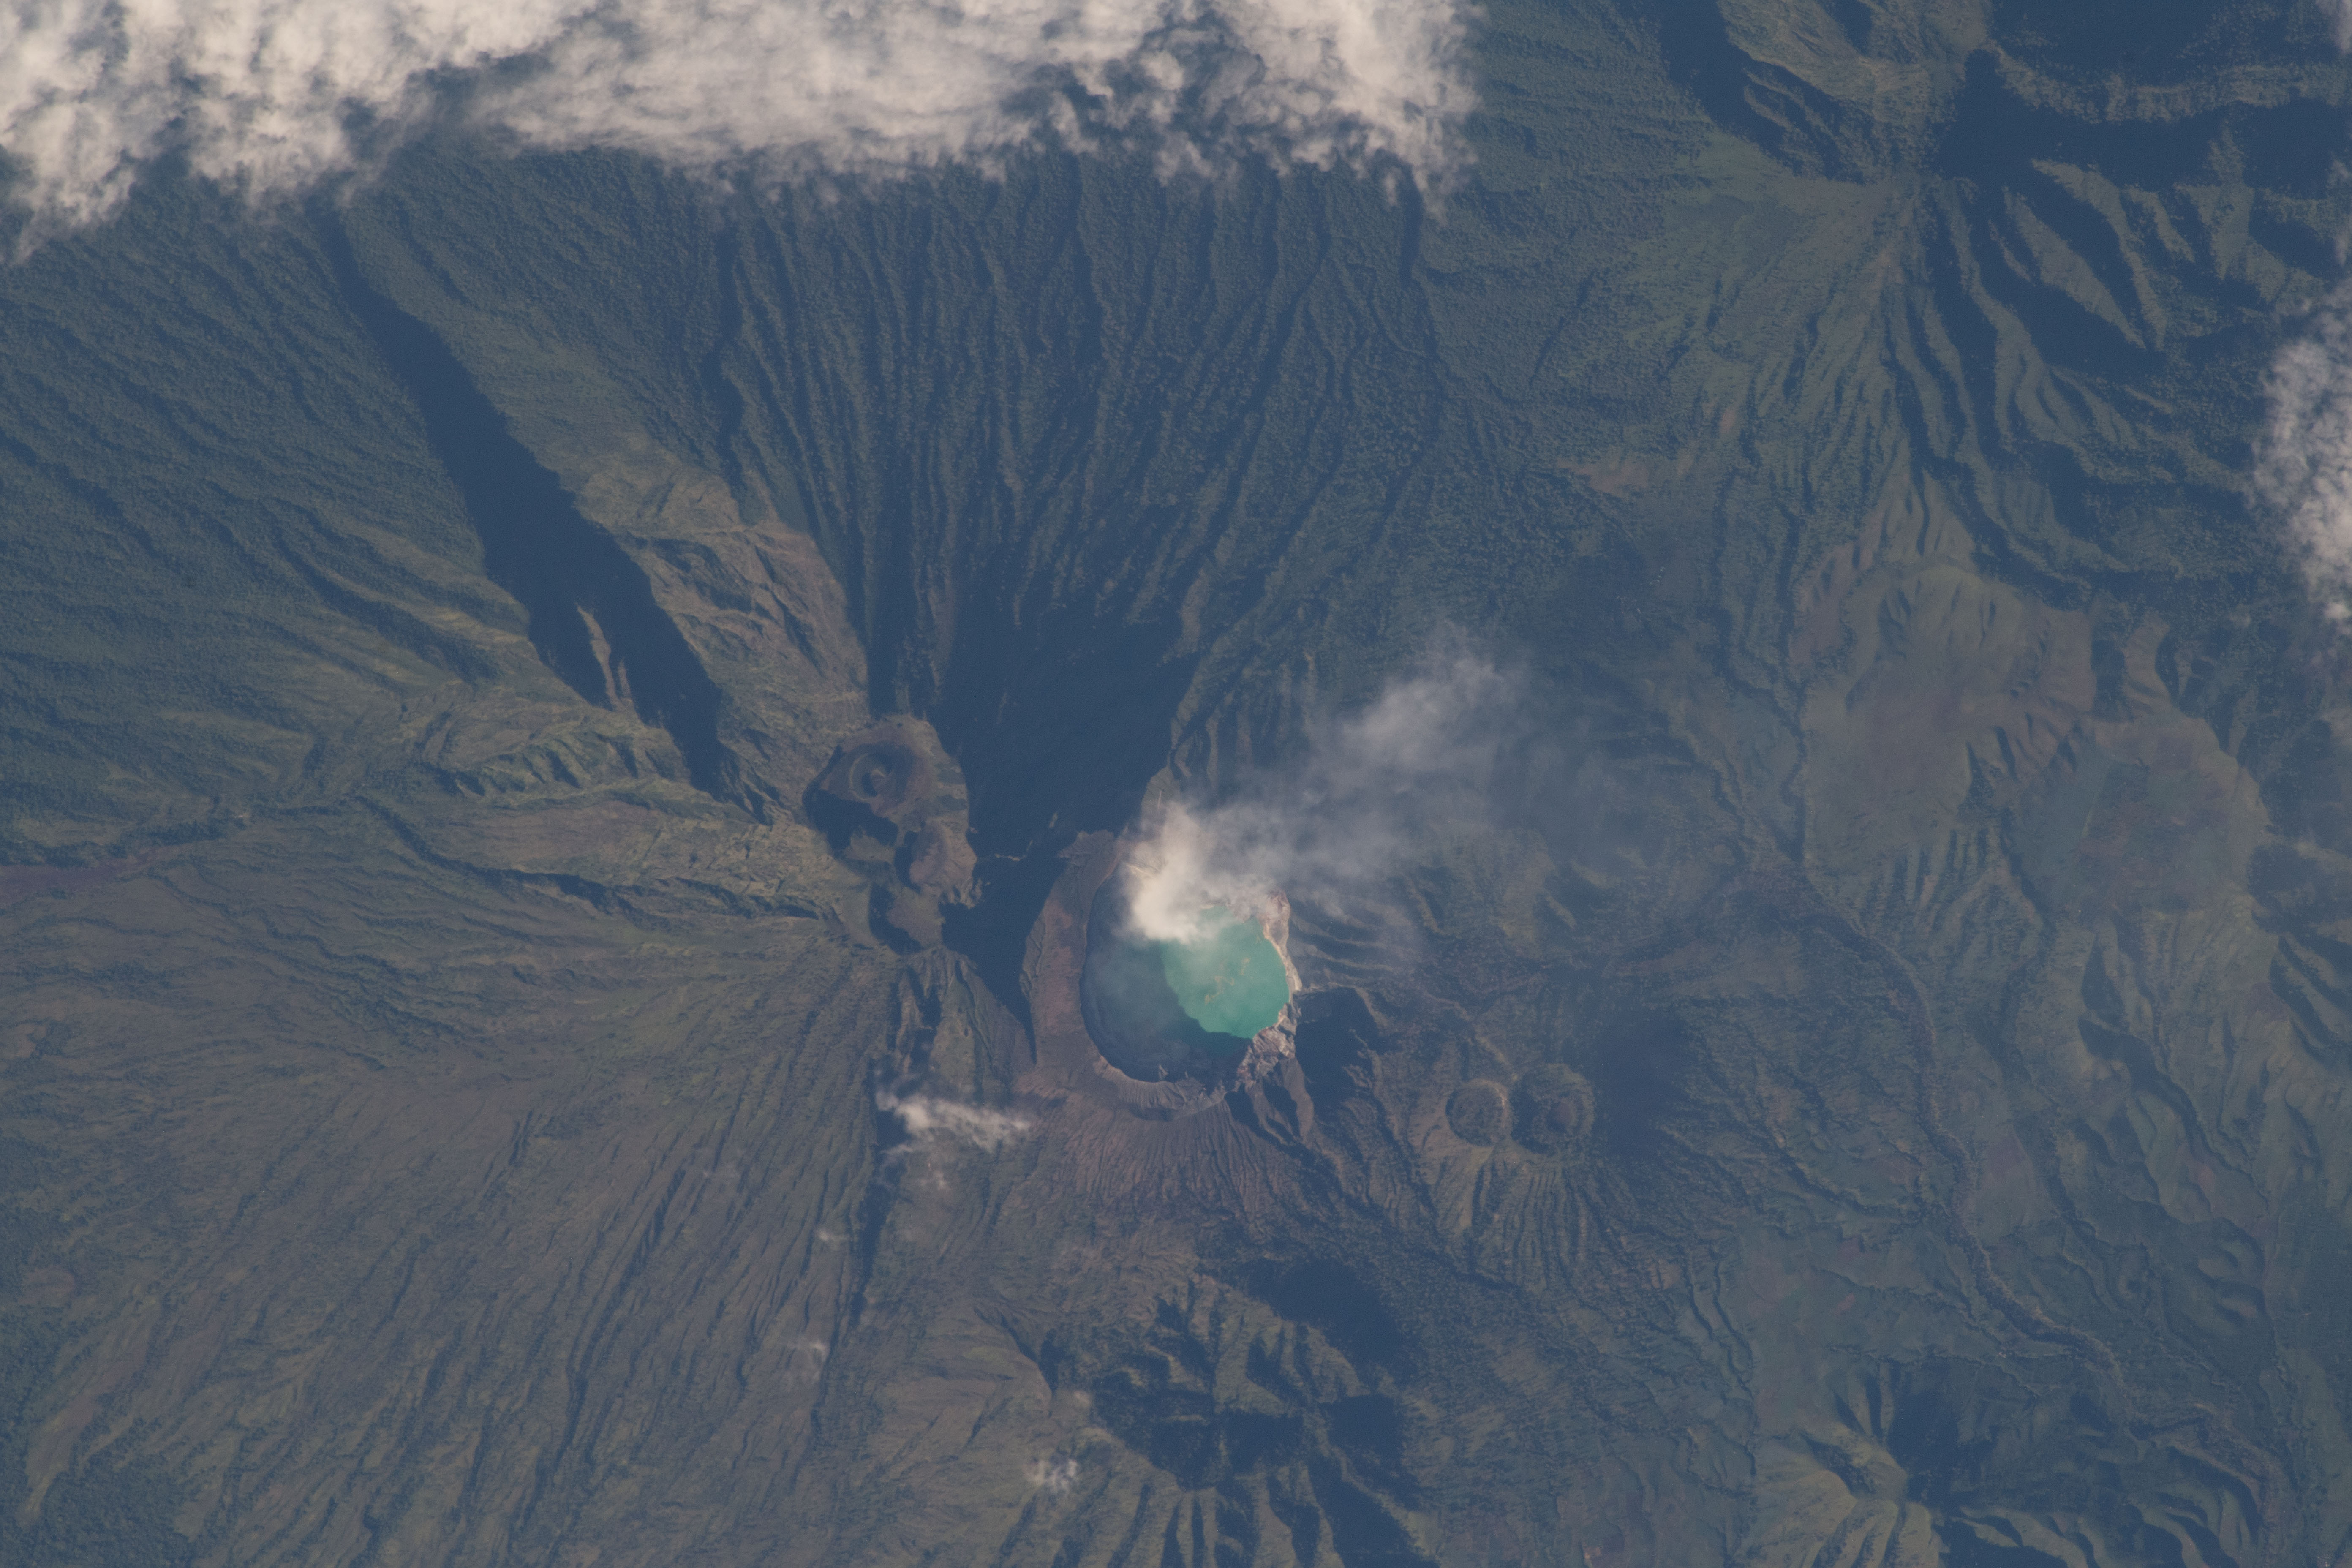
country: INDONESIA-J
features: INDONESIA,GUNUNG IJEN,JAVA,MT. IJEN,OLD LAVA STREAMS,VOL. CRATER L. WITH STEAM
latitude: -8.1
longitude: 114.2
